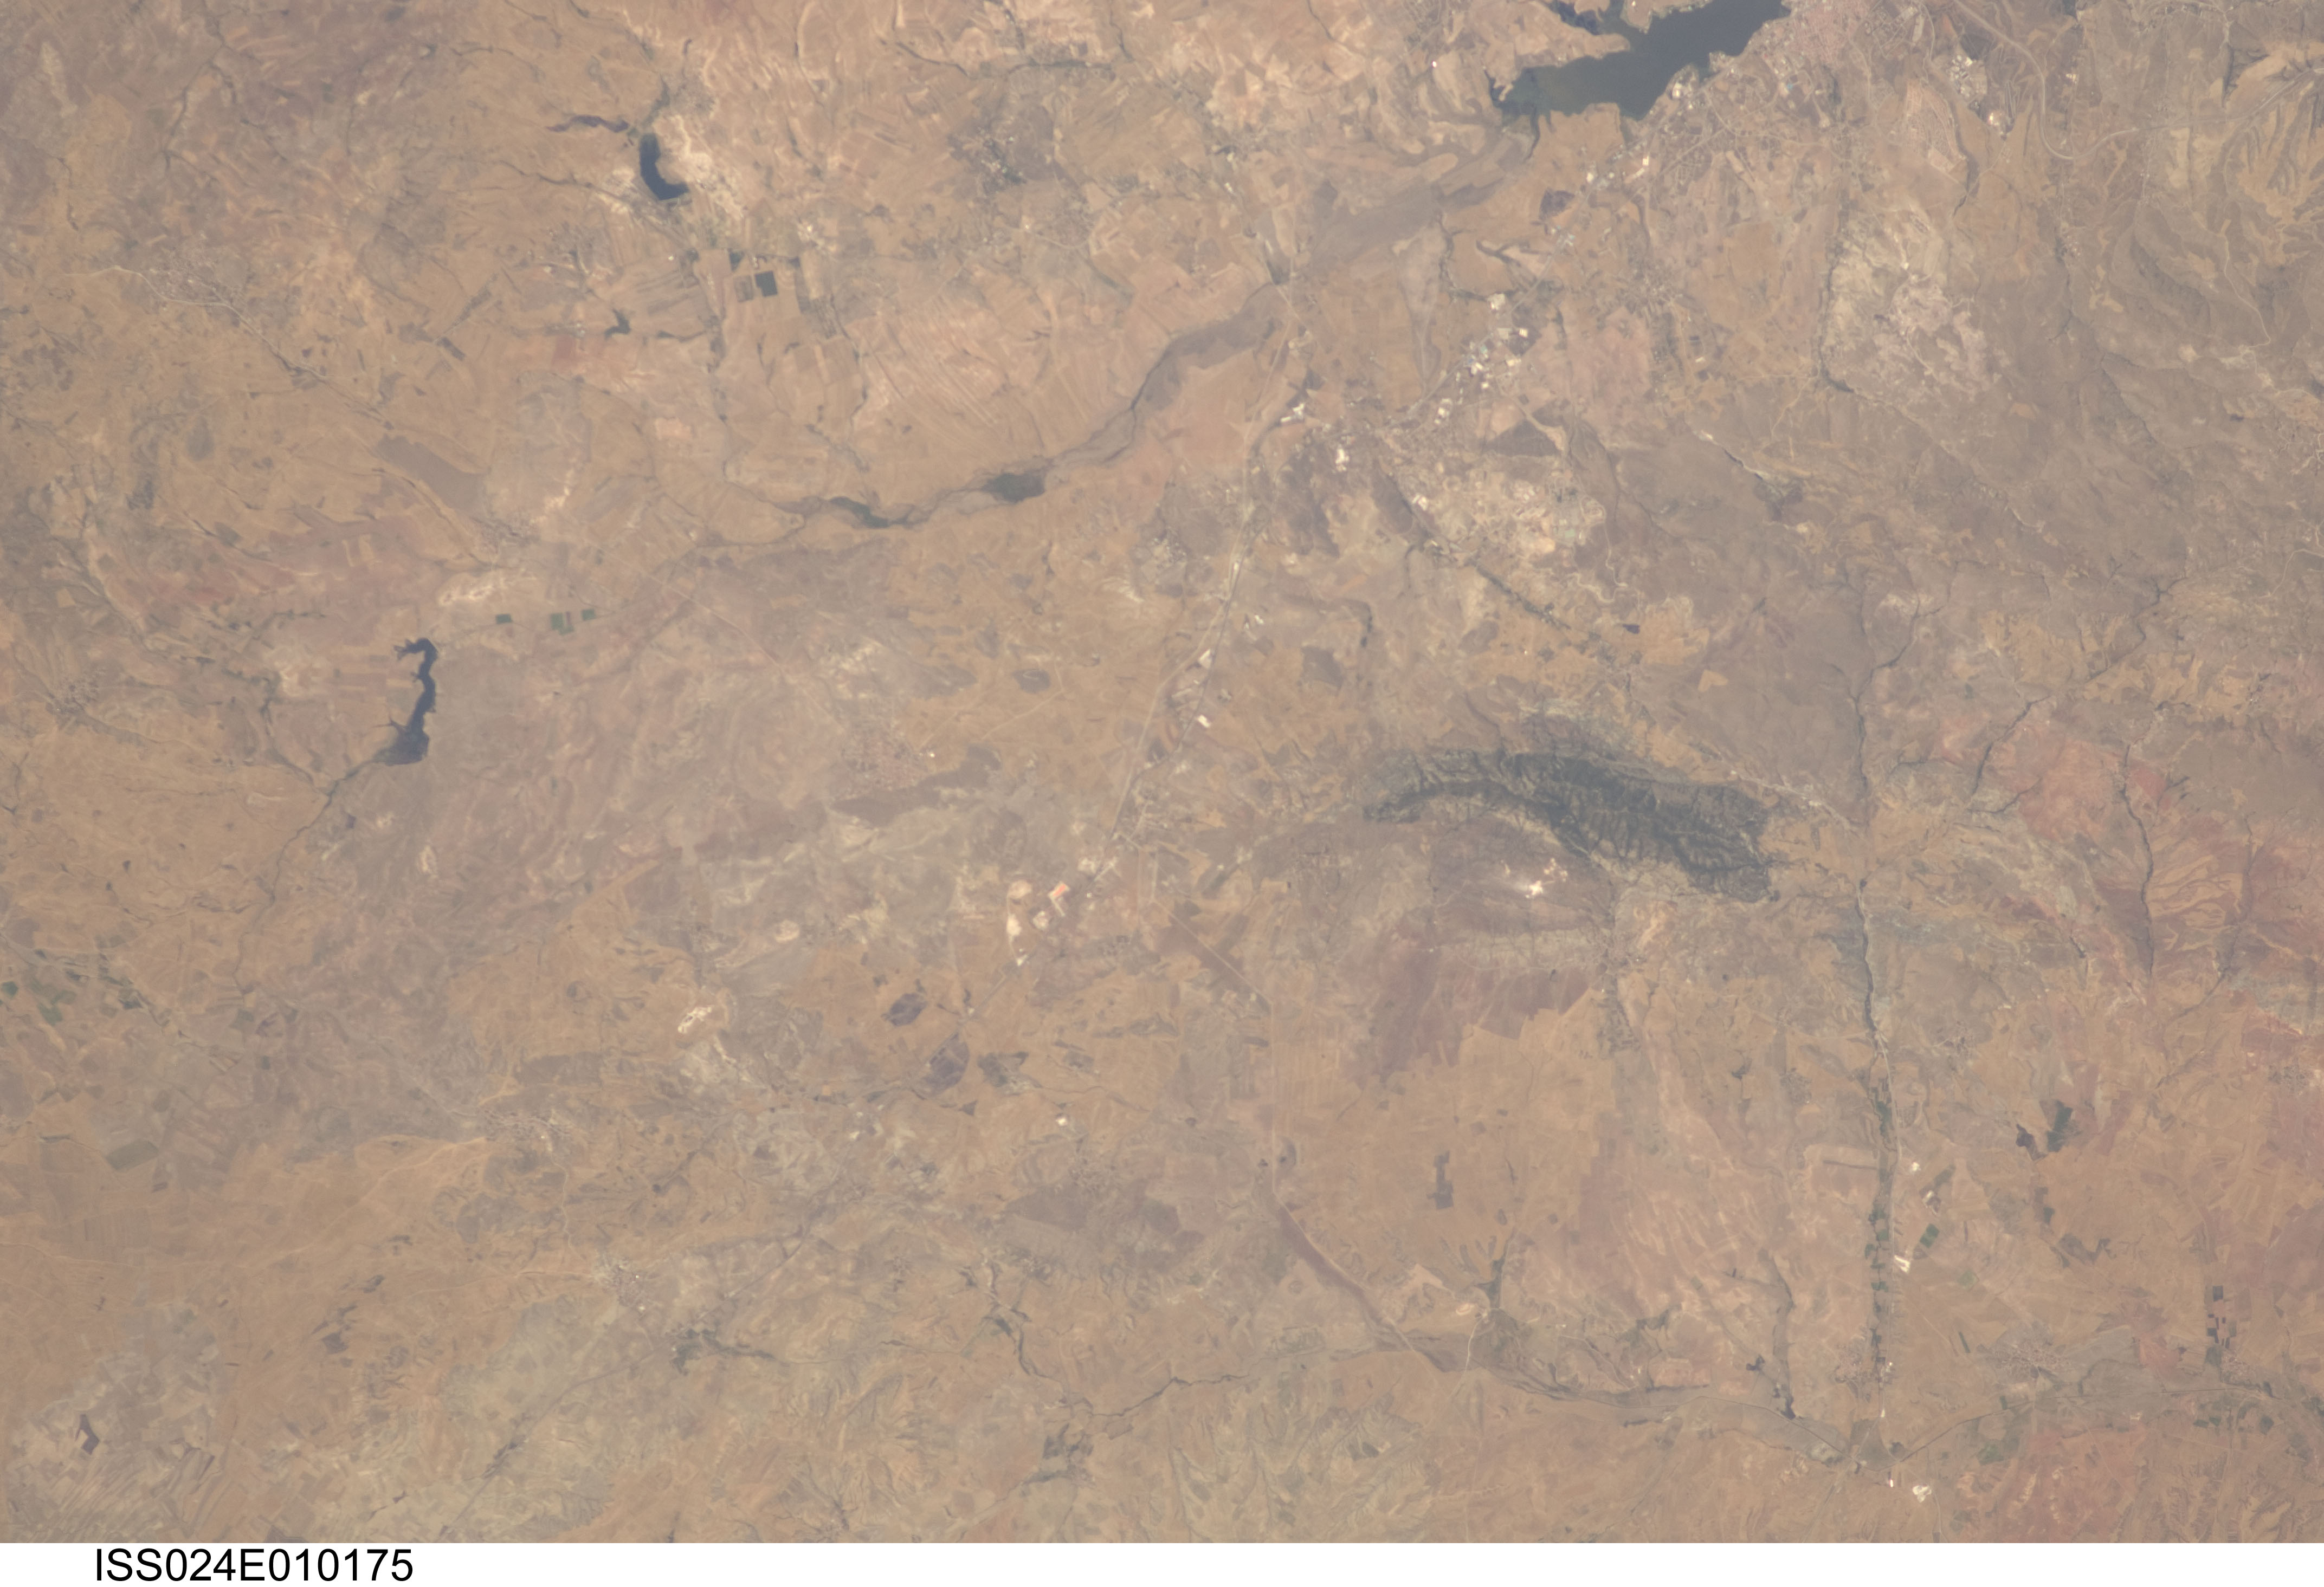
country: TURKEY
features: ANKARA AREA, MOGAN L., MTS., AGR.
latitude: 39.6
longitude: 32.8
